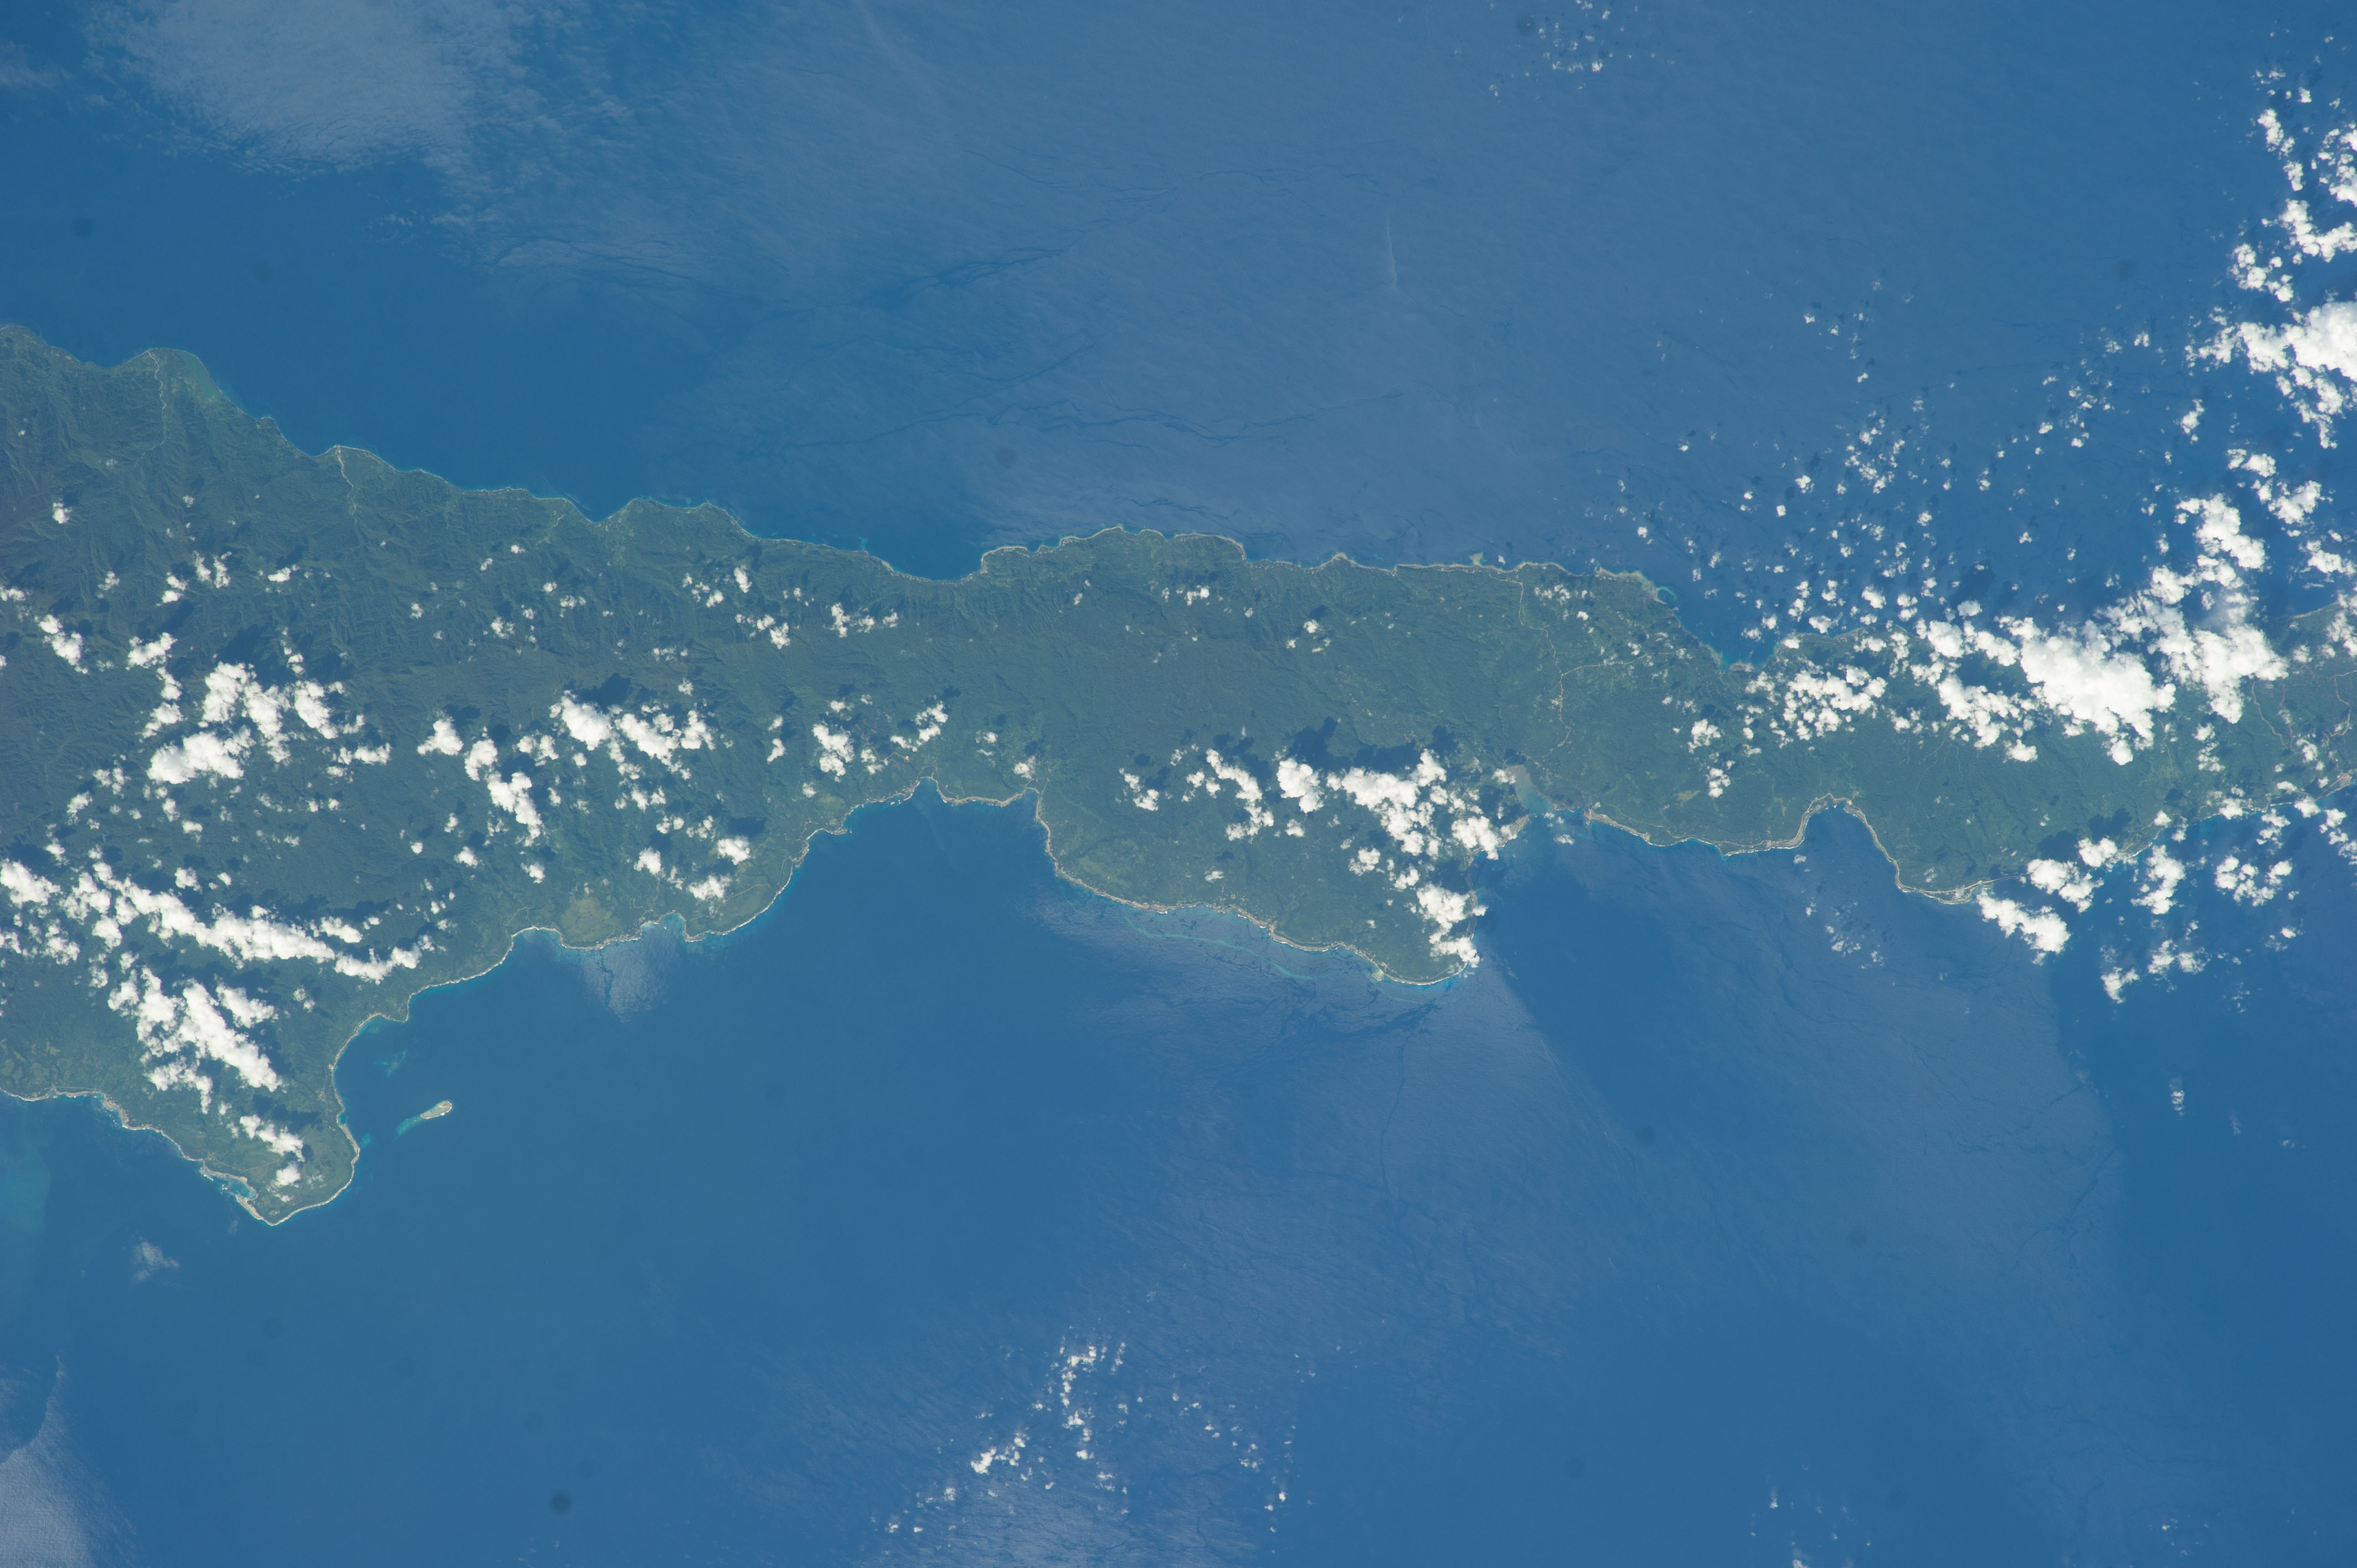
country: PAPUA_NEW_GUINEA
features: NABUTO BAY, PALABONG CITY, SAMO CITY, UMUDU CITY
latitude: -3.7
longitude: 152.5
